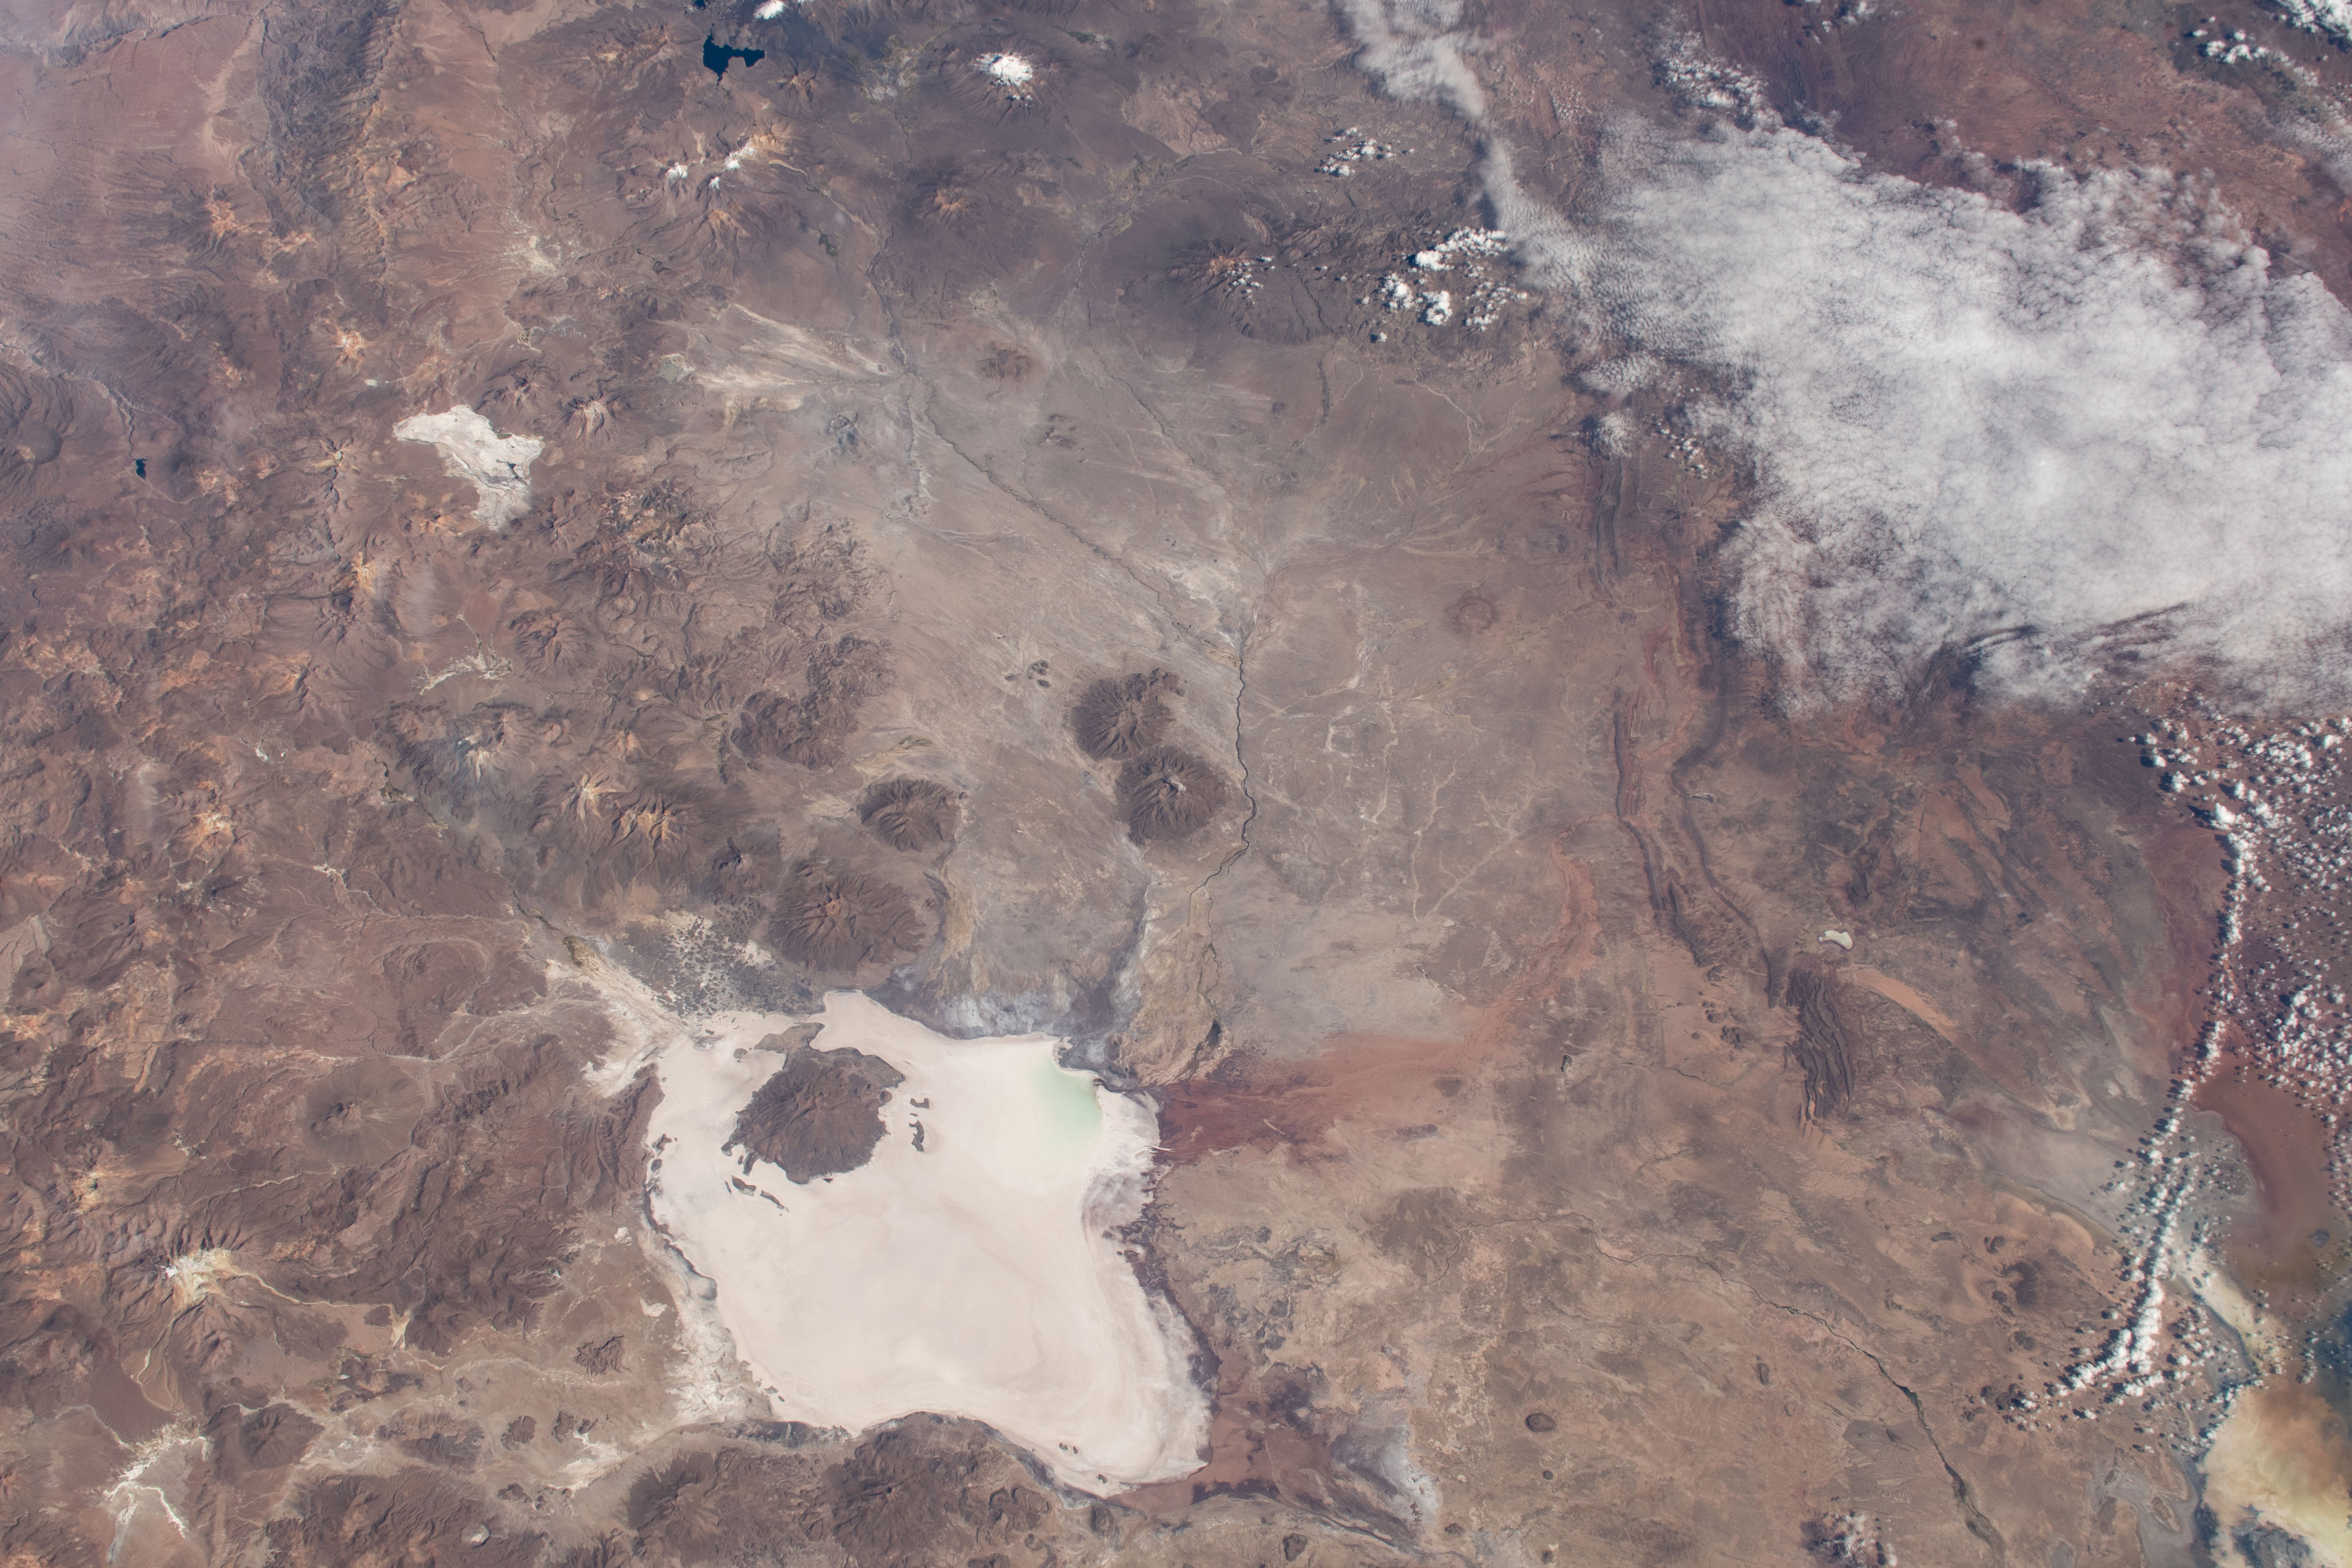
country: BOLIVIA
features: CERRO CARABAYA
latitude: -19.0
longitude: -68.0
